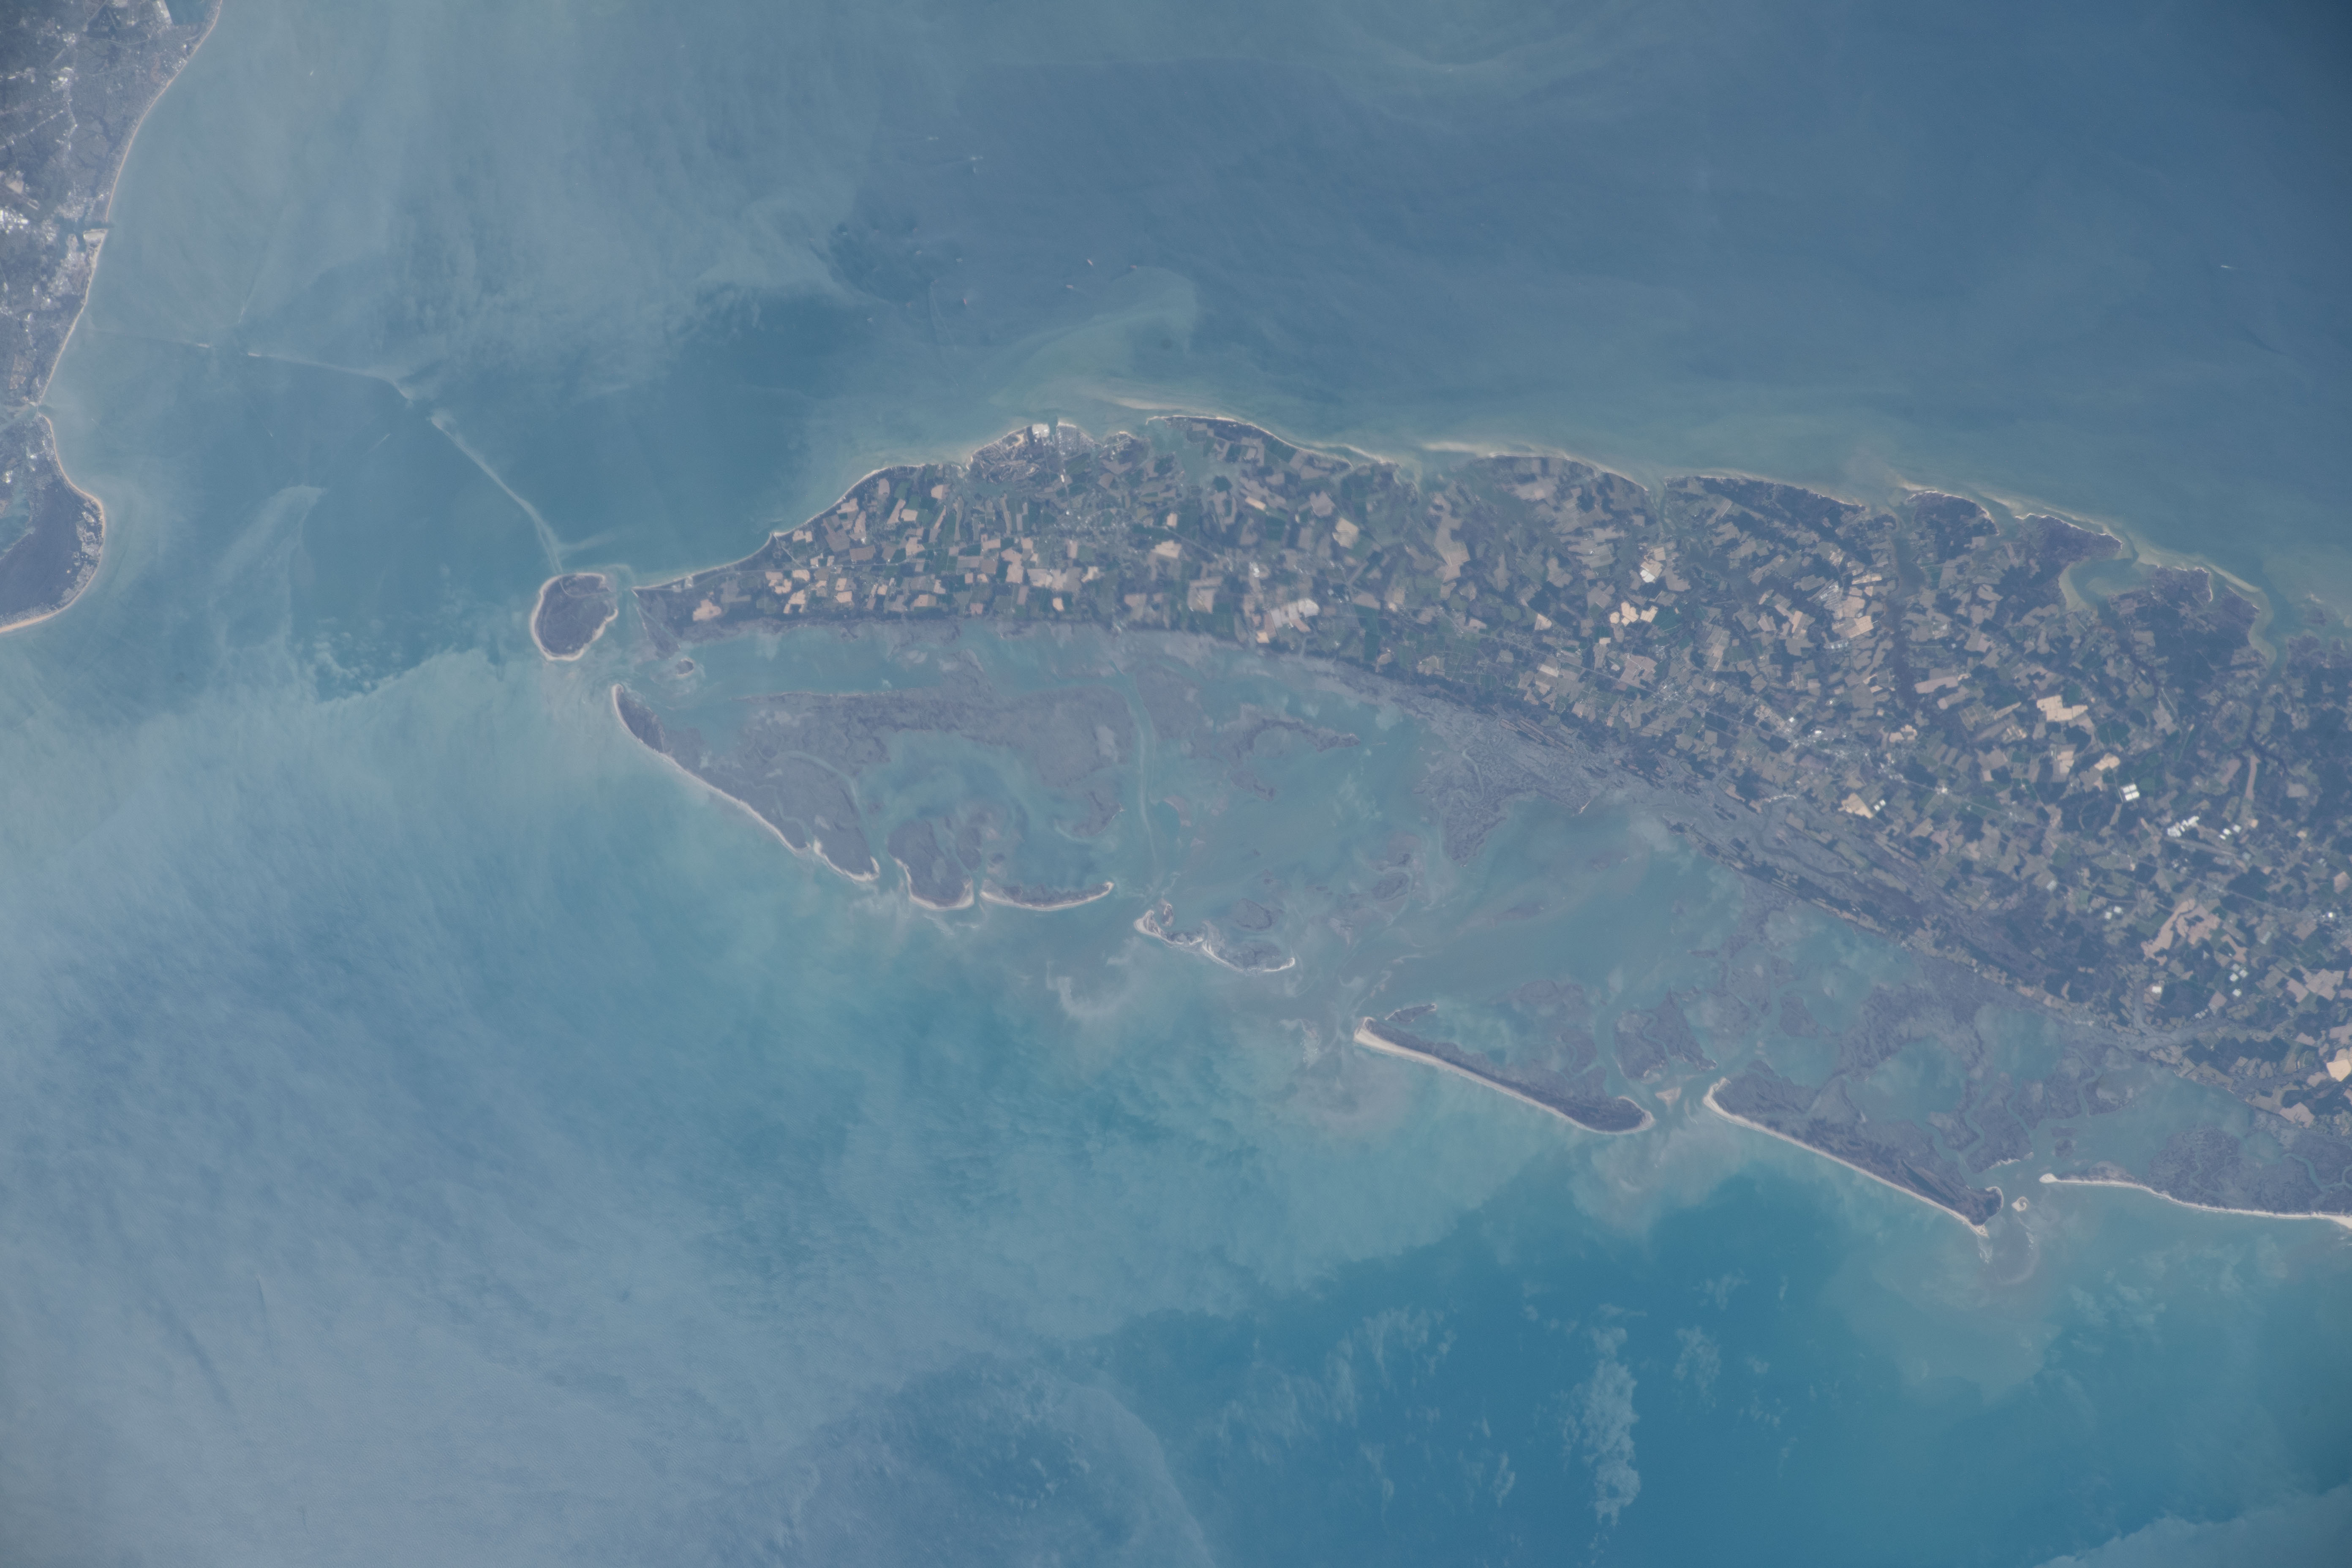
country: USA-VIRGINIA
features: CAPE CHARLES, DELMARVA PENINSULA, HOG ISLAND BAY, CHESAPEAKE BAY, SOUTH BAY, CHESAPEAKE BAY,DELMARVA PENINSULA,HOG ISLAND BAY
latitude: 37.3
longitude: -75.8
